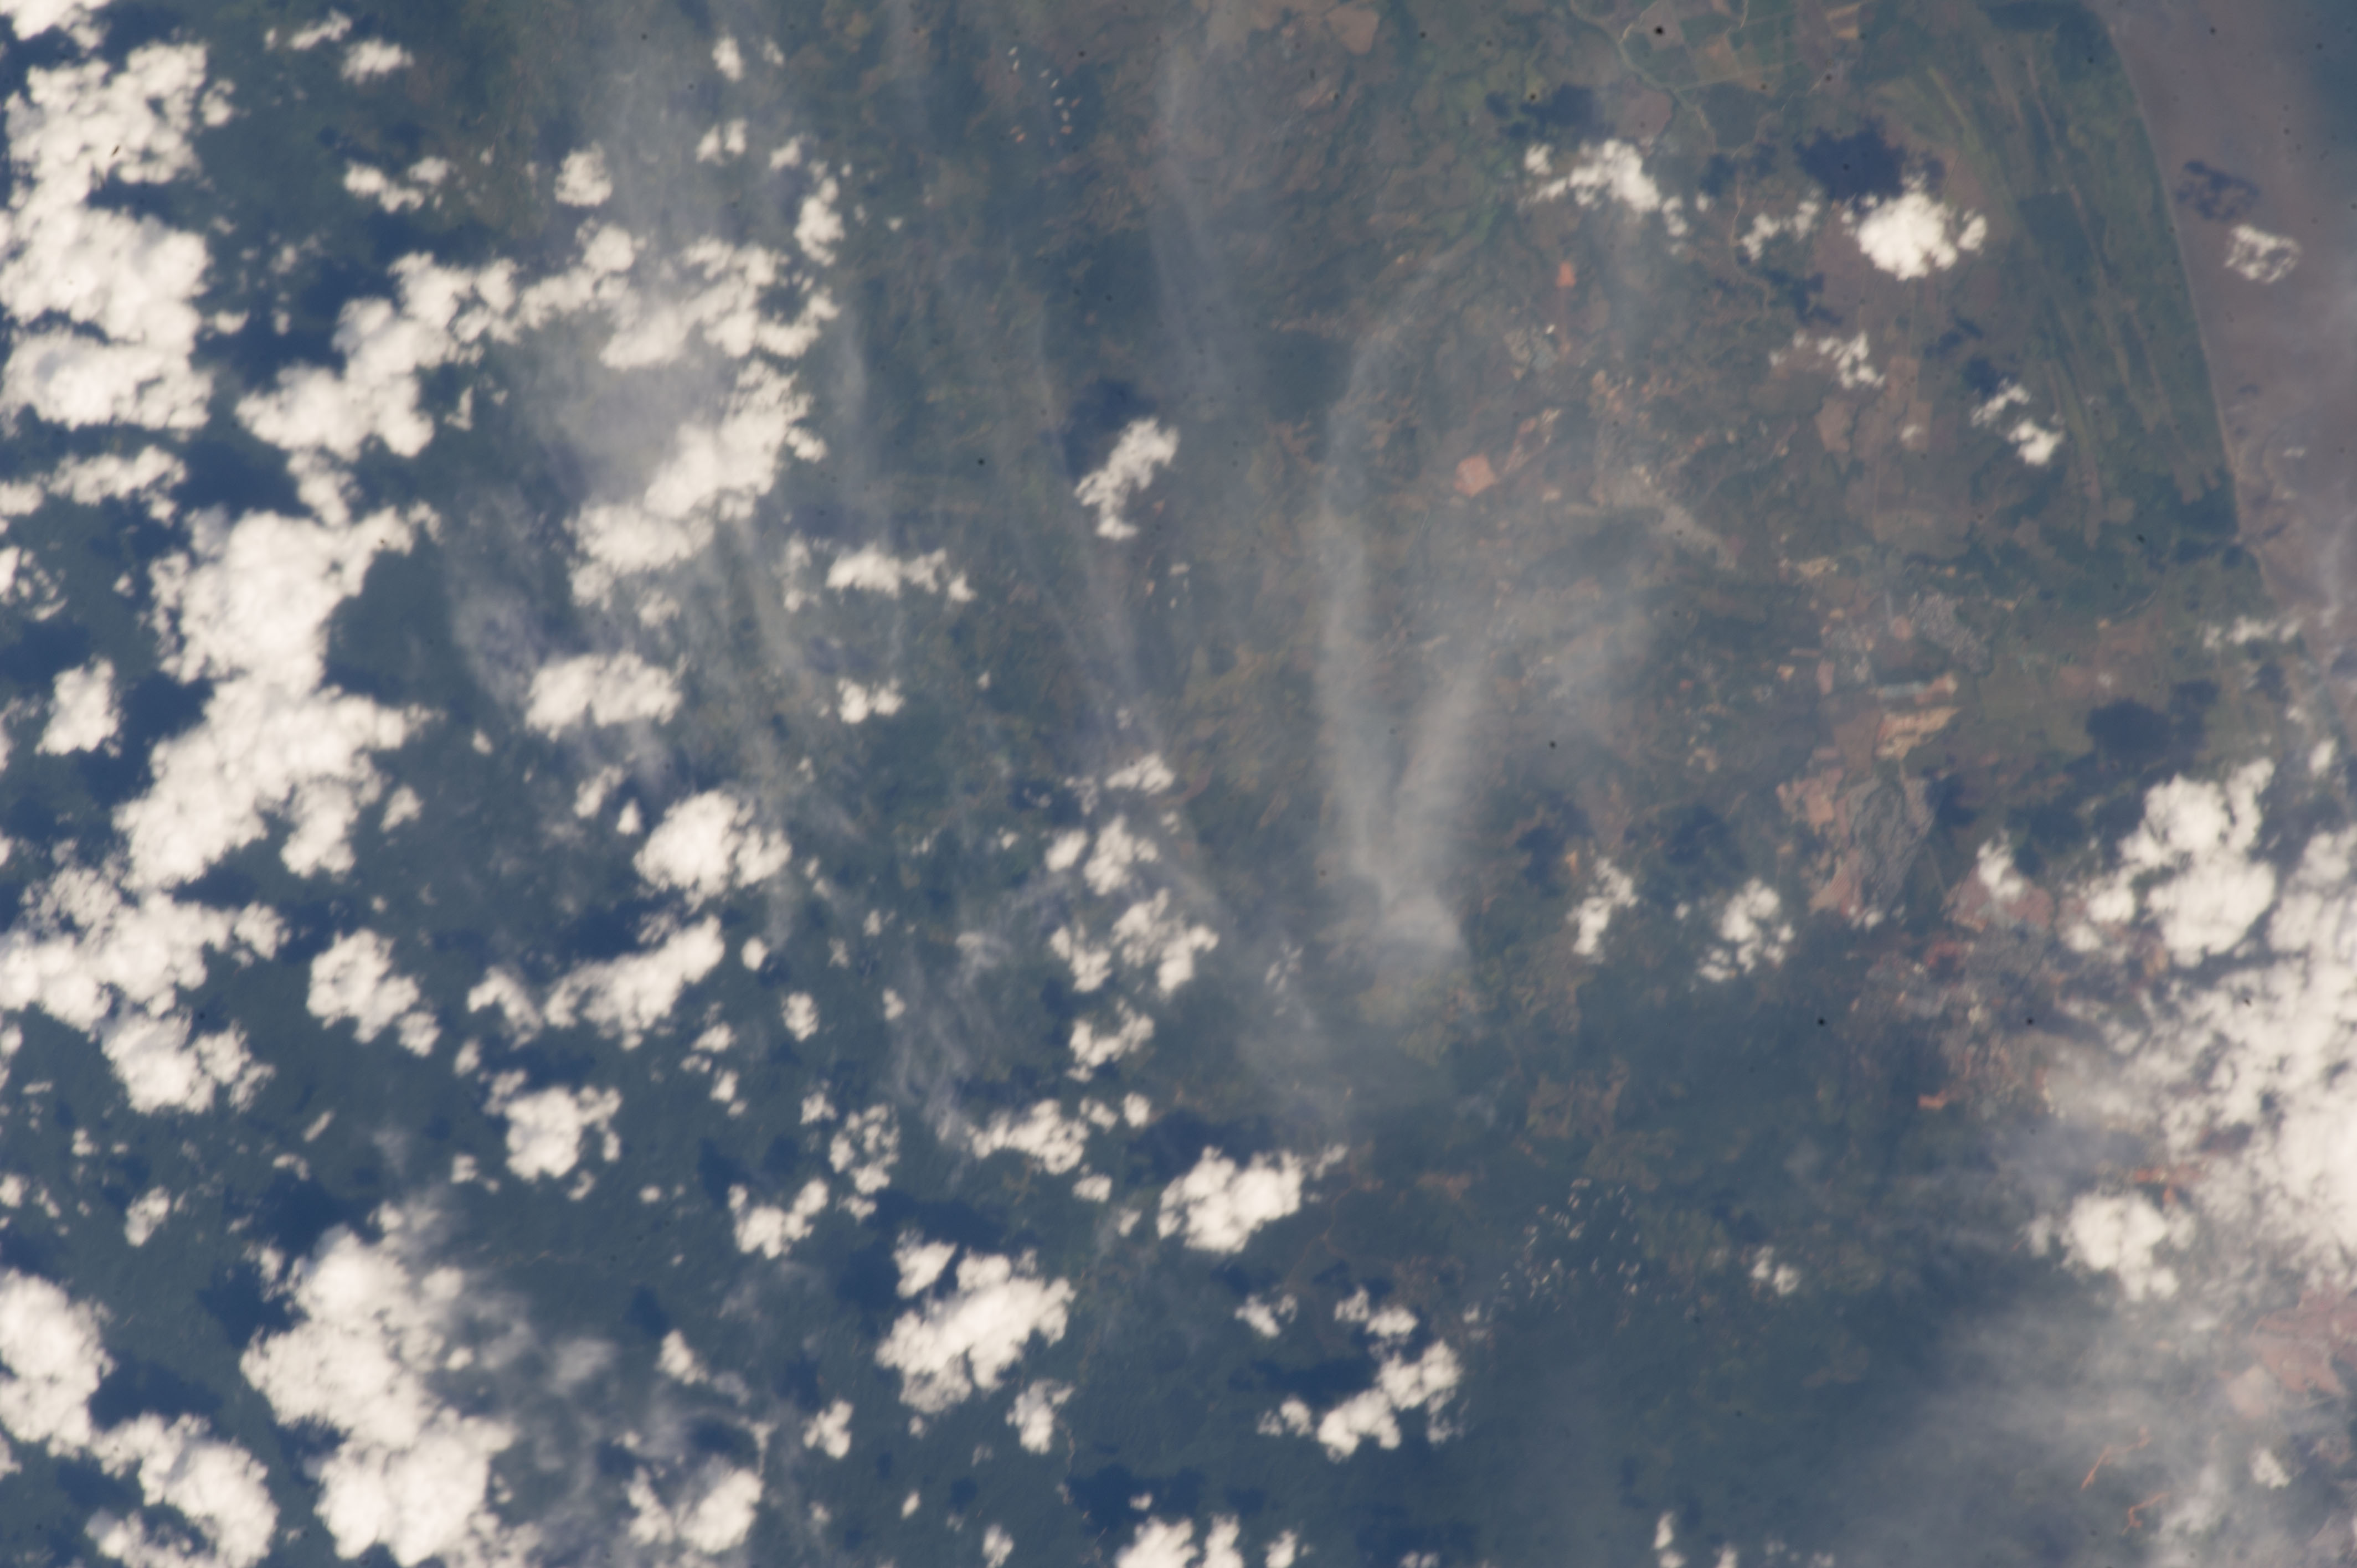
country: PANAMA
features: BAY OF PANAMA, SEDIMENT, E. PANAMA CITY
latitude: 9.0
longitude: -79.5
